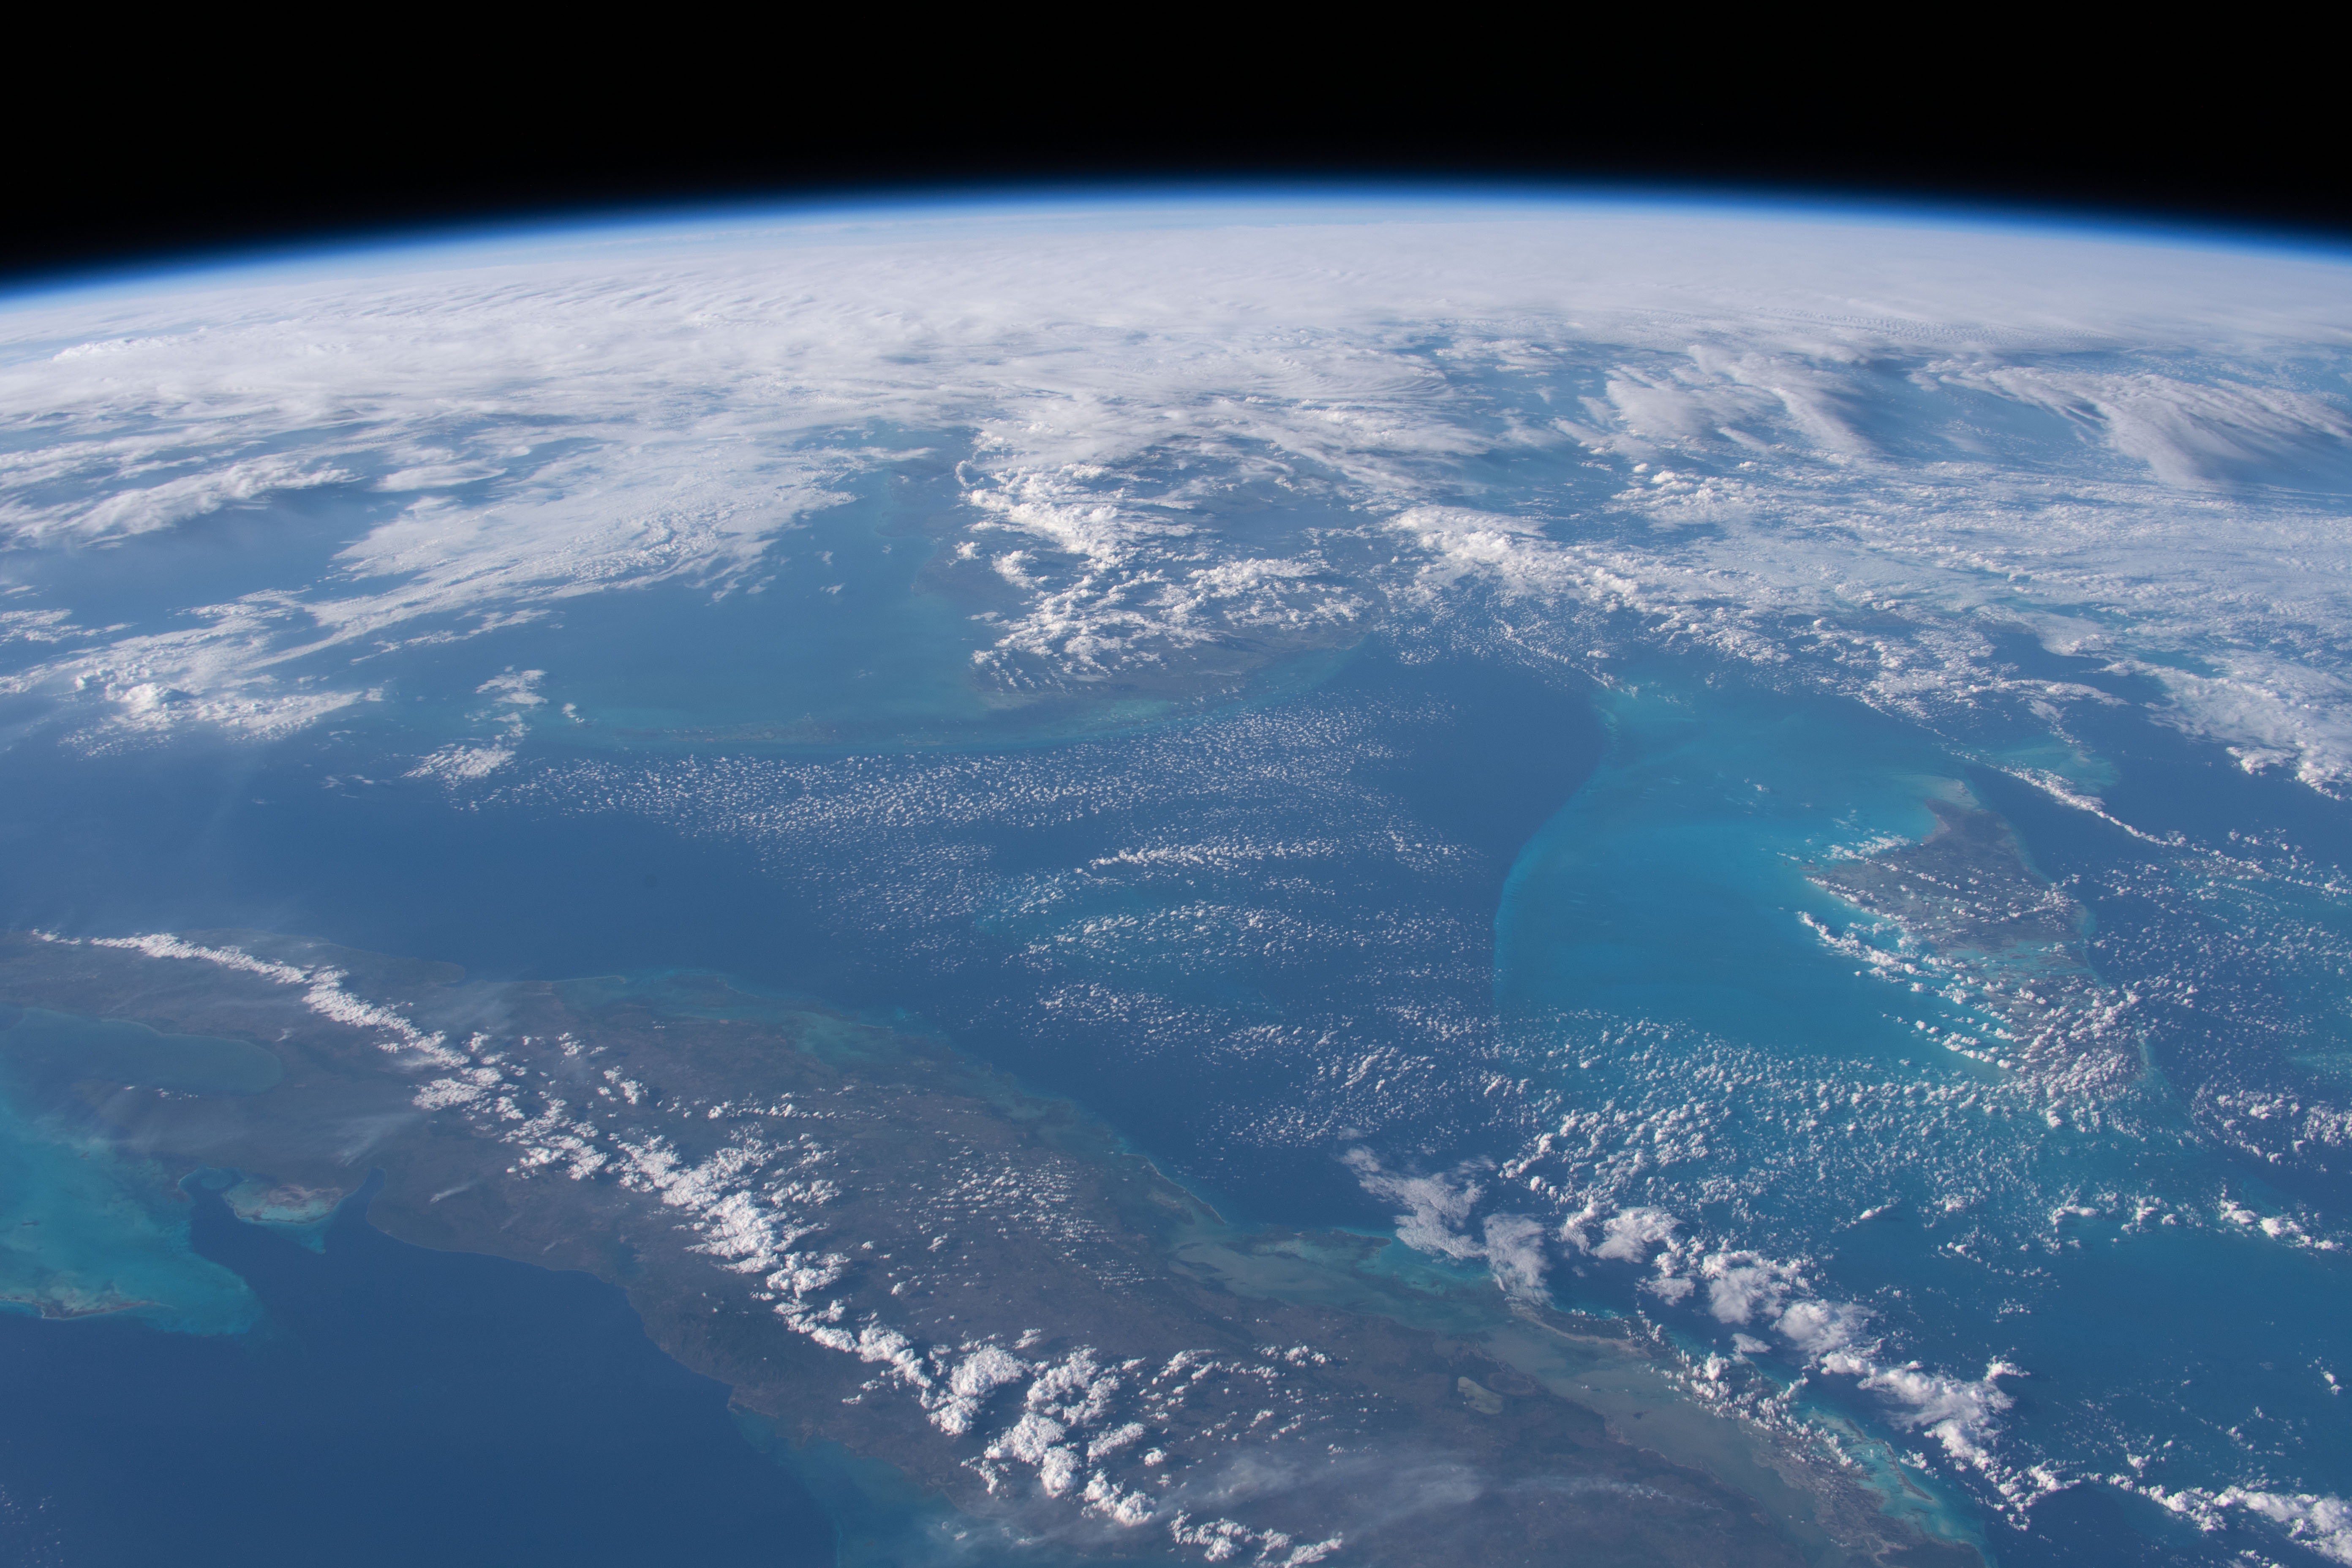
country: USA-FLORIDA
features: KEY WEST, CUBA, THE BAHAMAS
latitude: 24.5
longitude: -80.5
